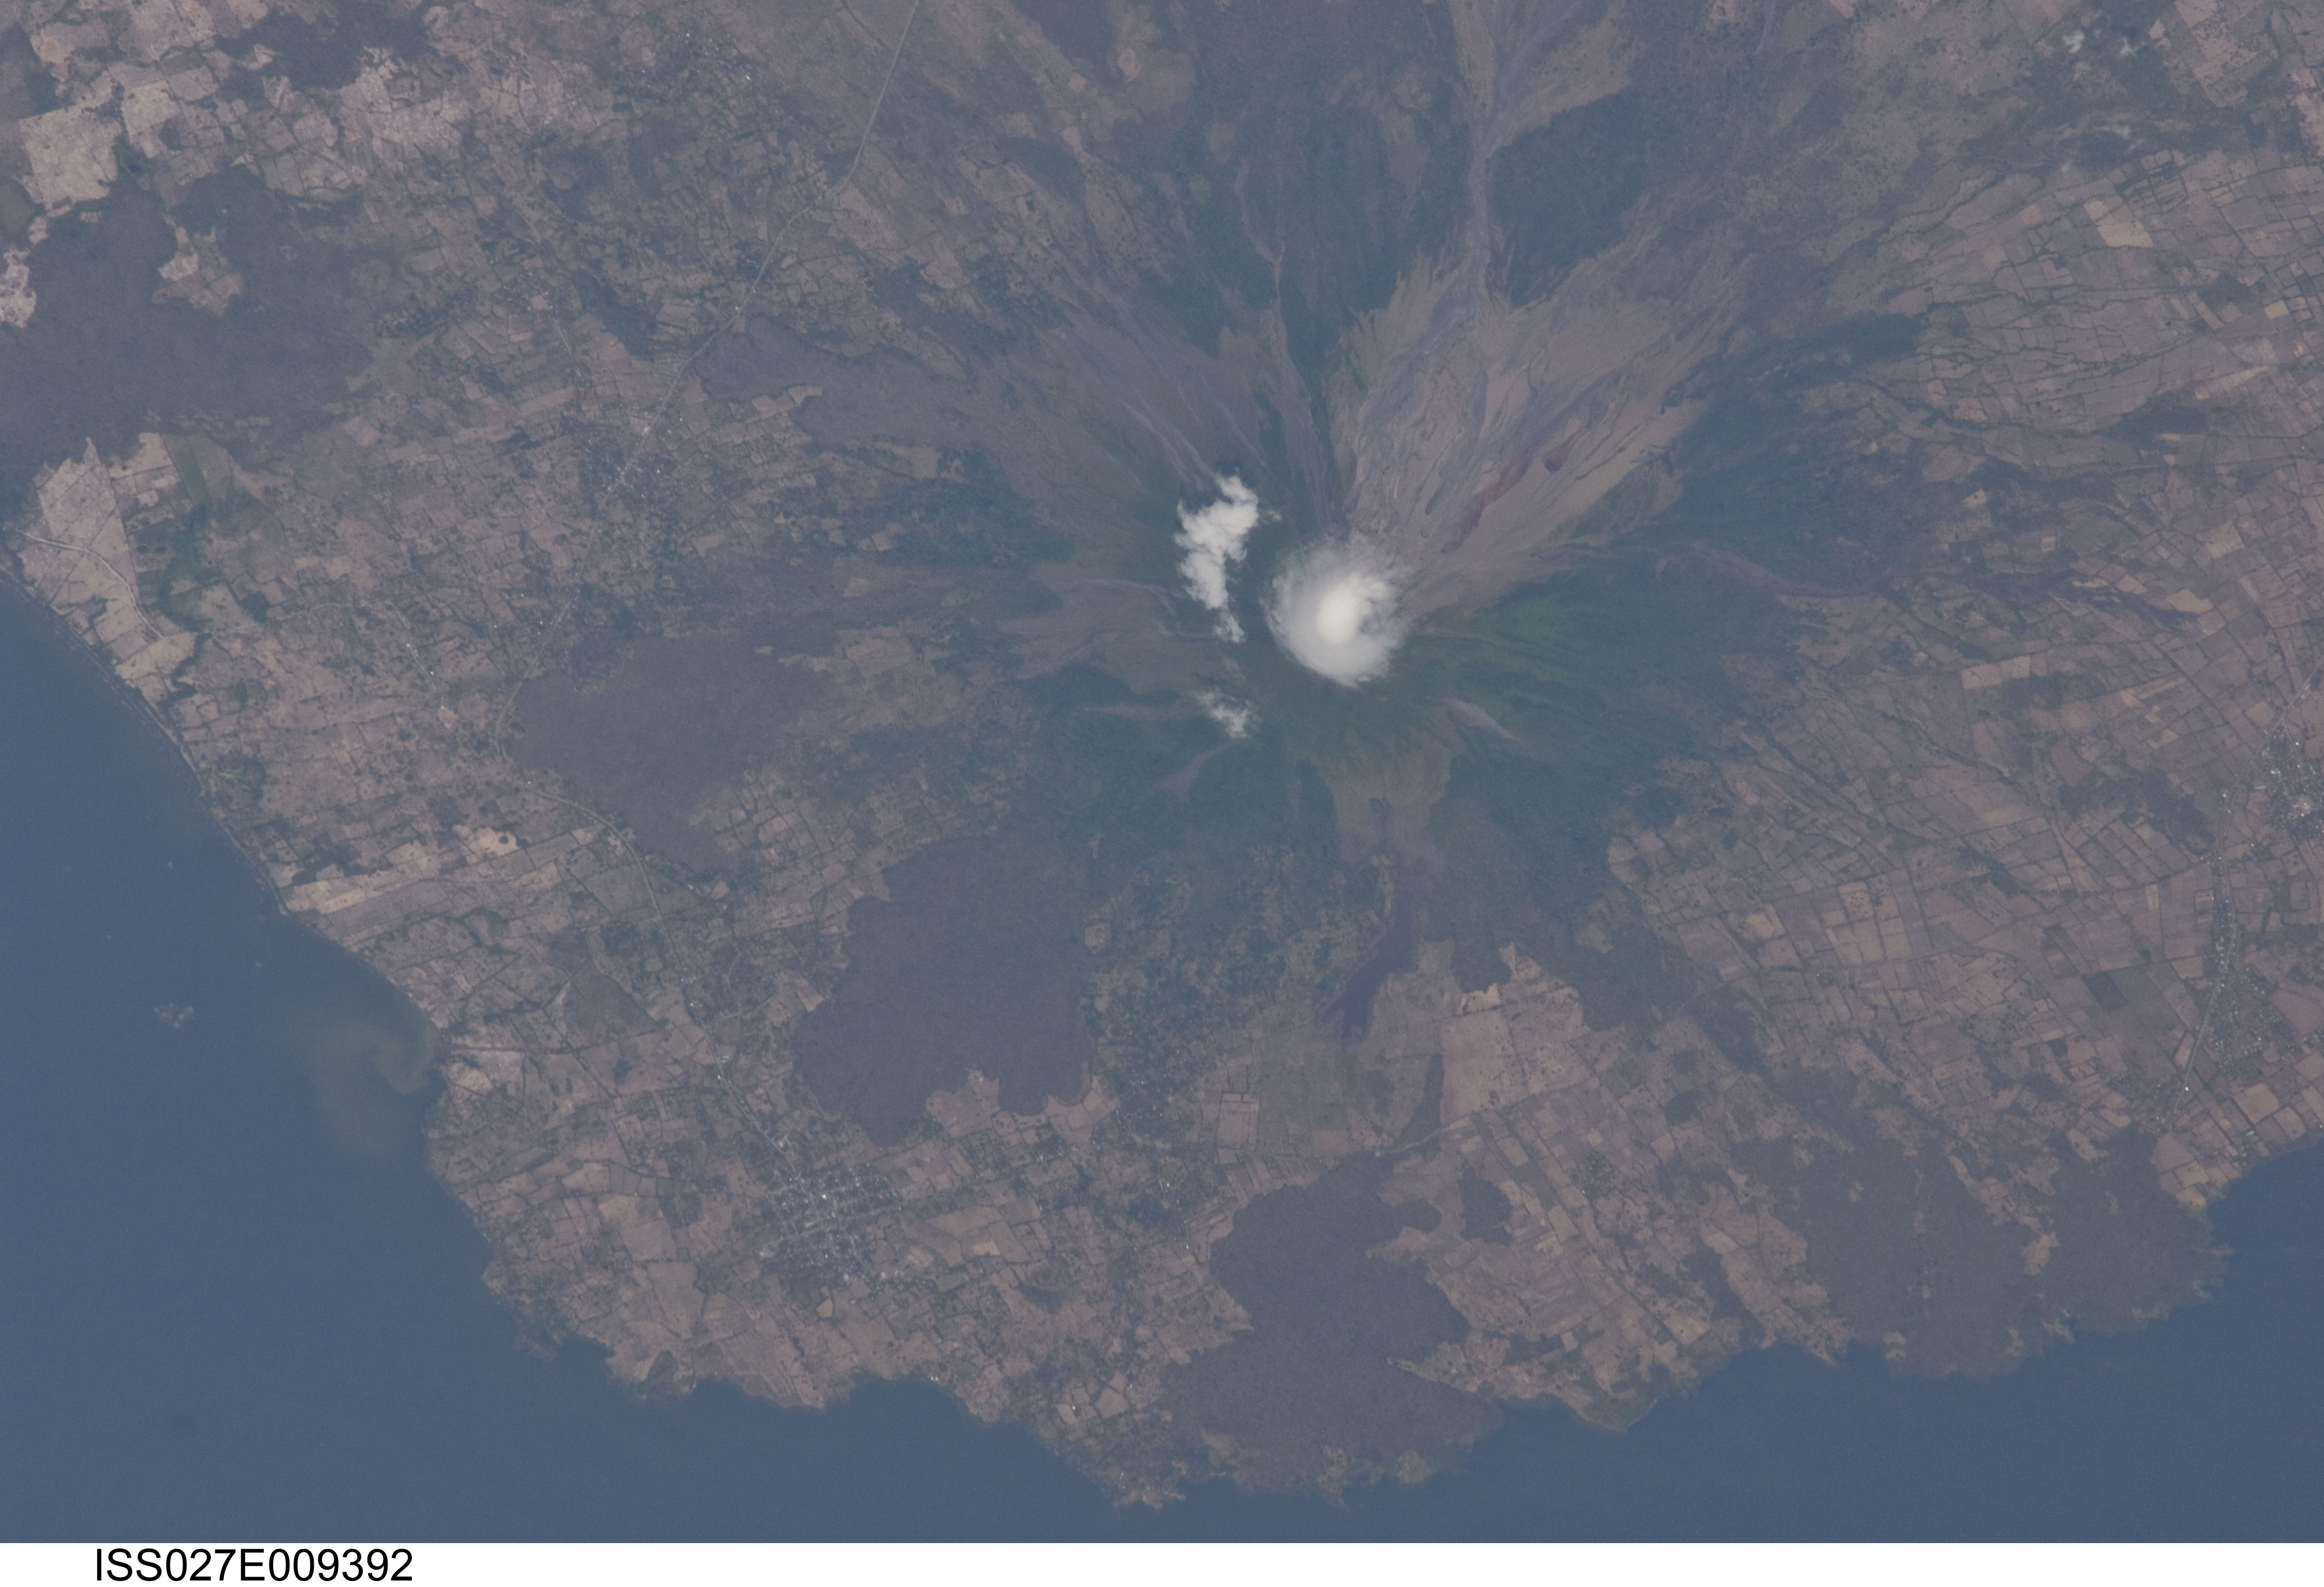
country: NICARAGUA
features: CONCEPCION VOLCANO, LAVA FLOWS, FOR., AGR., OMTEPE ISLAND, L. NICARAGUA
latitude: 11.6
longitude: -85.6
